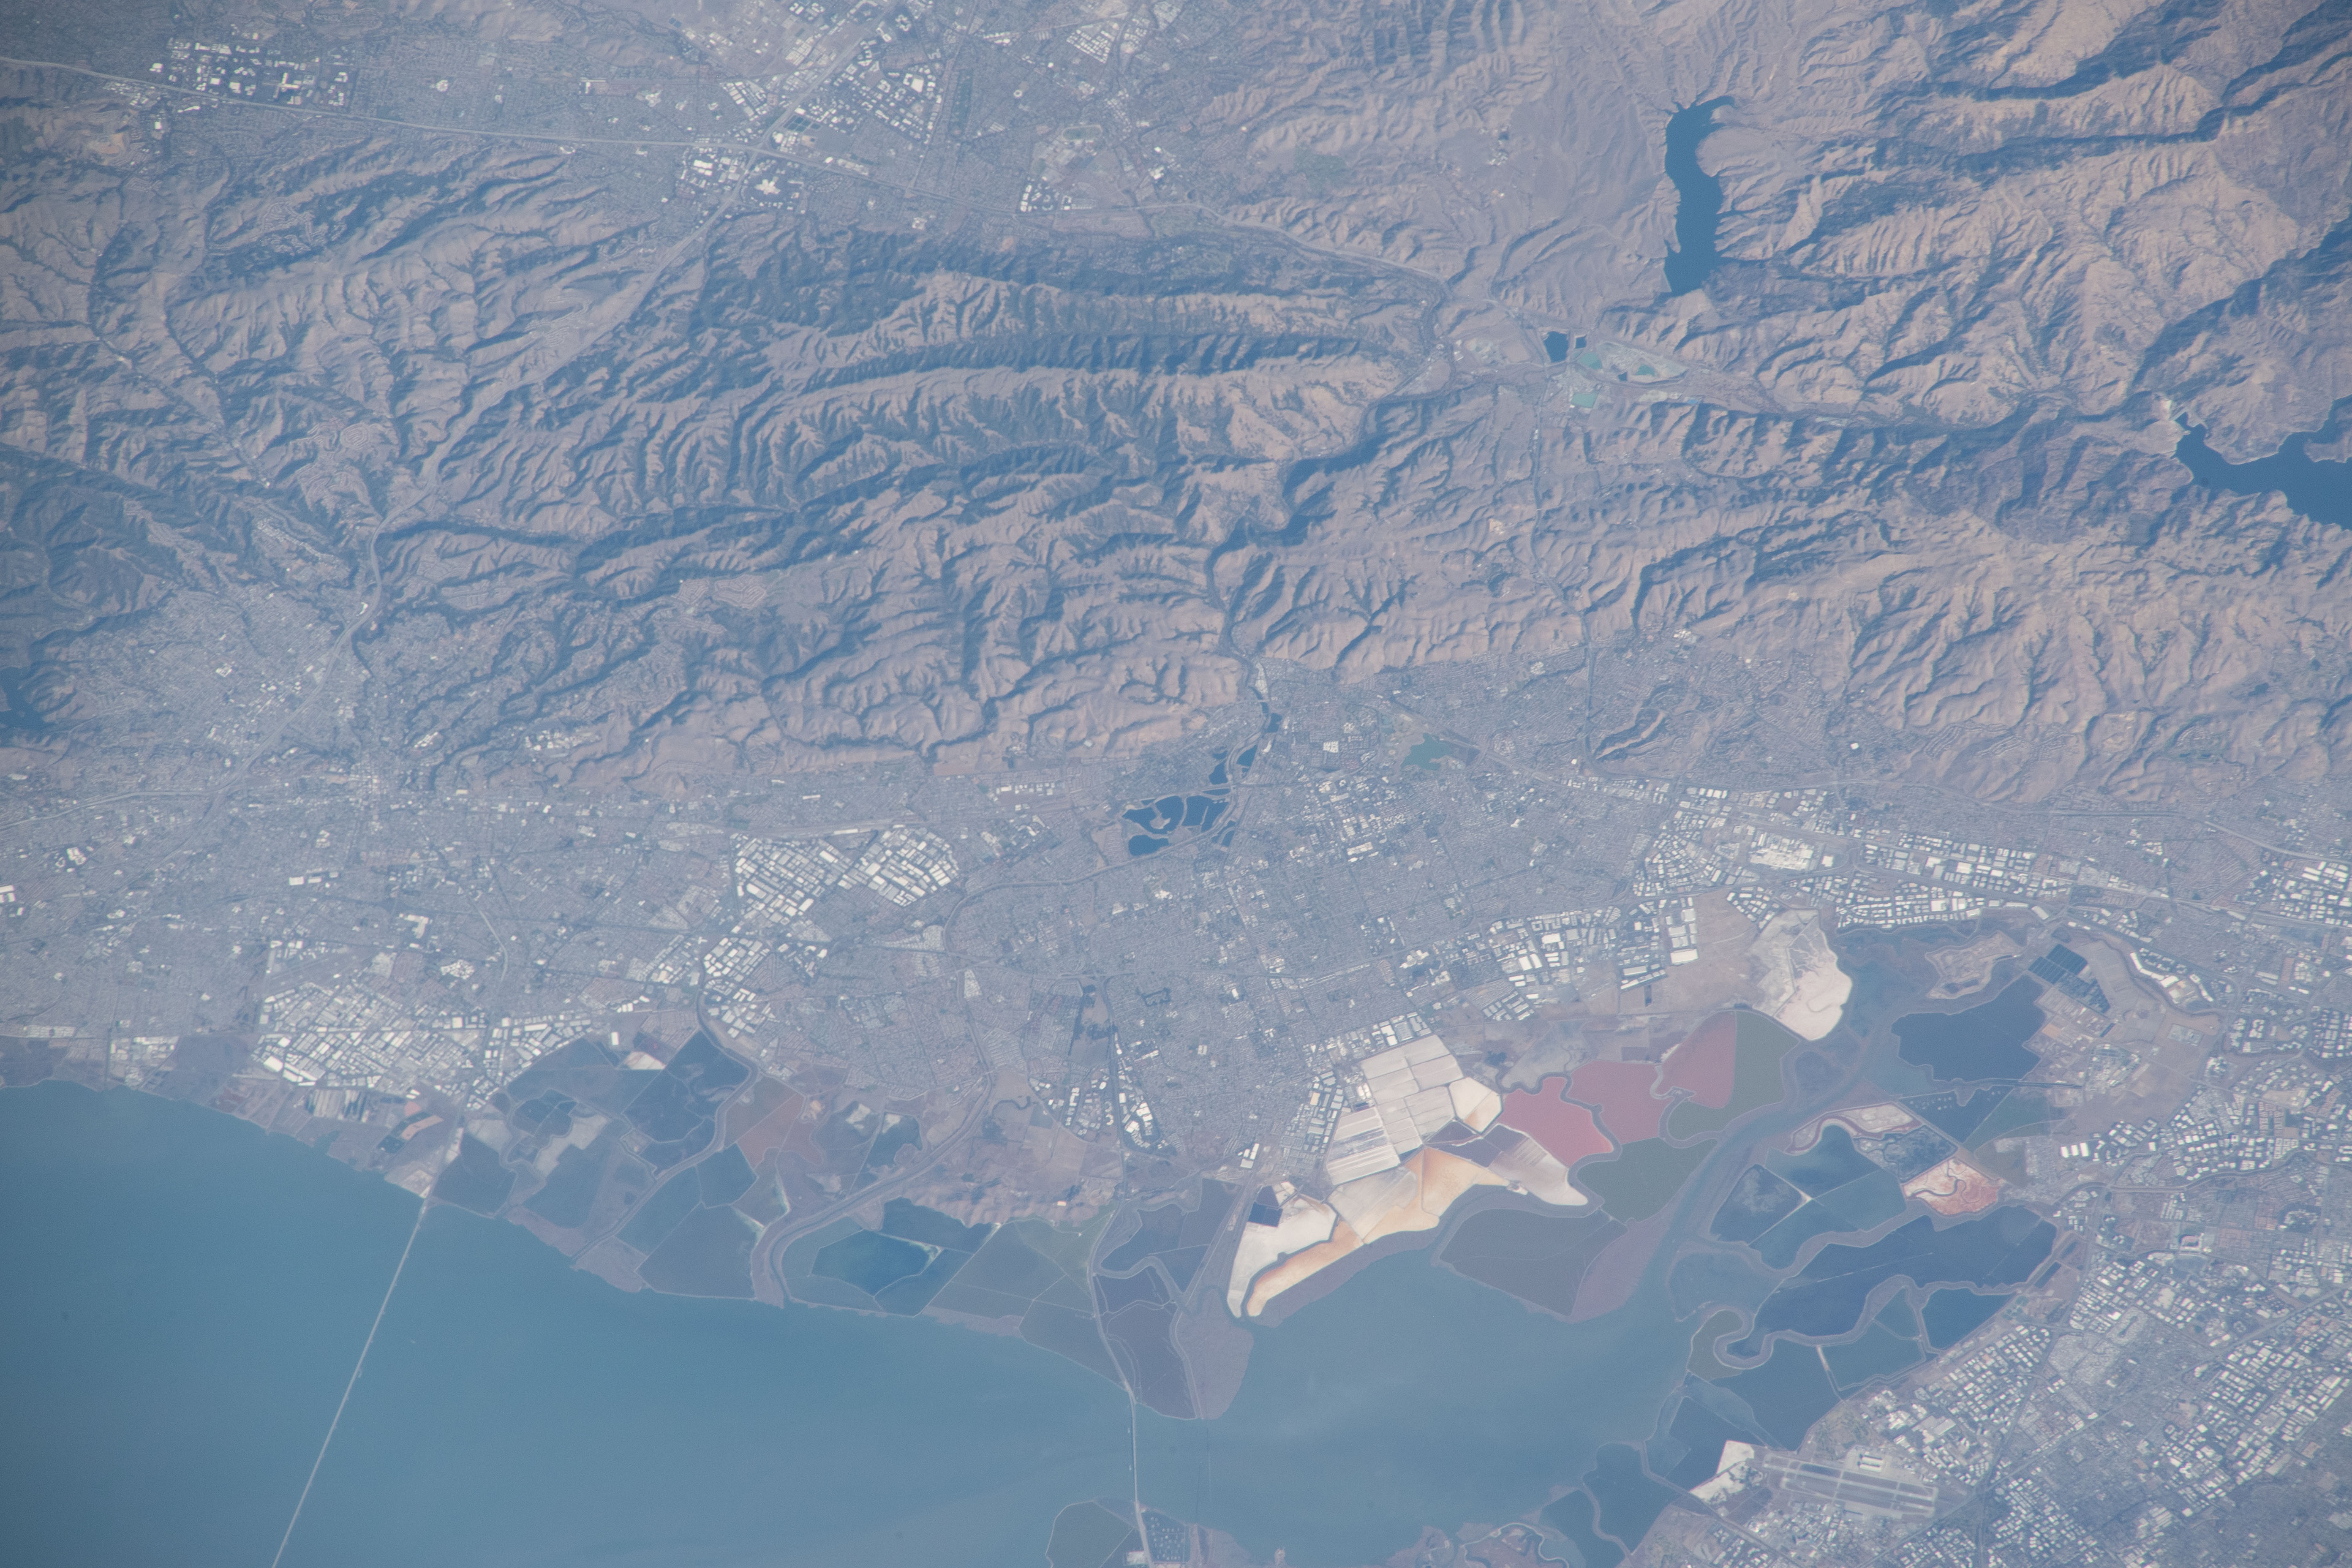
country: USA-CALIFORNIA
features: THE BAY AREA, DON EDWARDS SAN FRANCISCO BAY NATIONAL WILDLIFE
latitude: 37.5
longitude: -122.0
